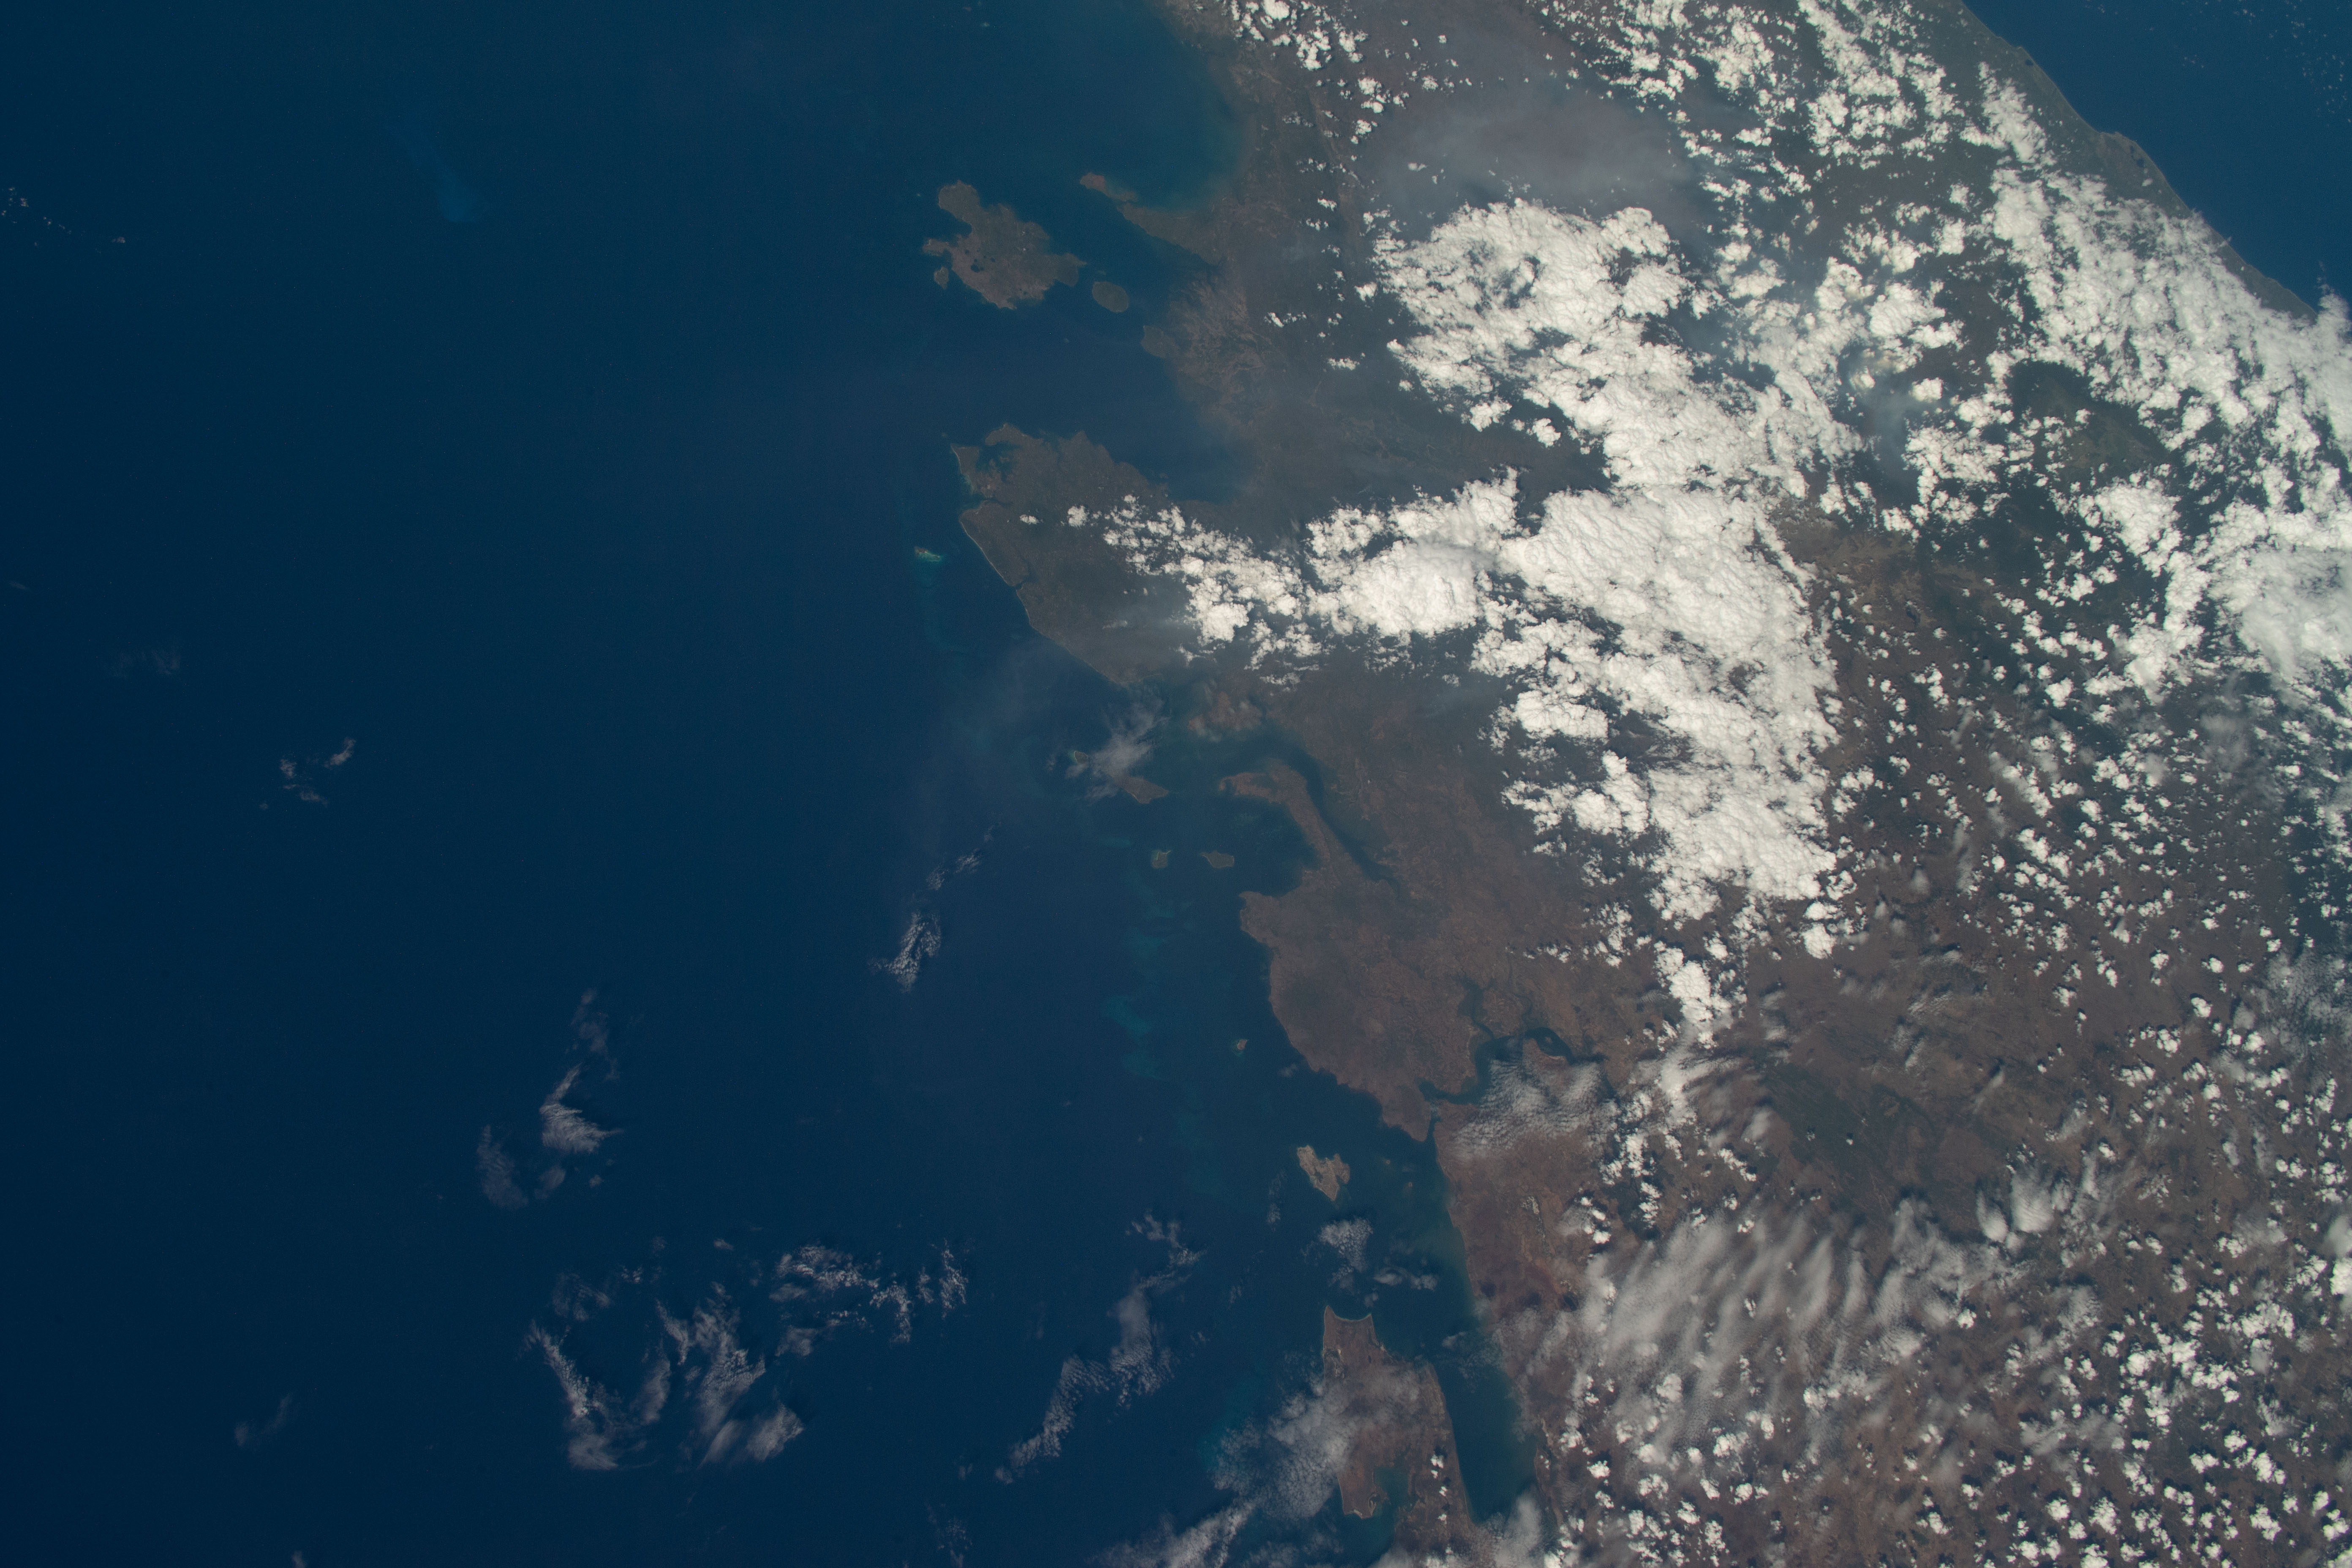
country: MADAGASCAR
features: MOZAMBIQUE CHANNEL, BAIE DE NARINDA
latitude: -14.0
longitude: 48.0
